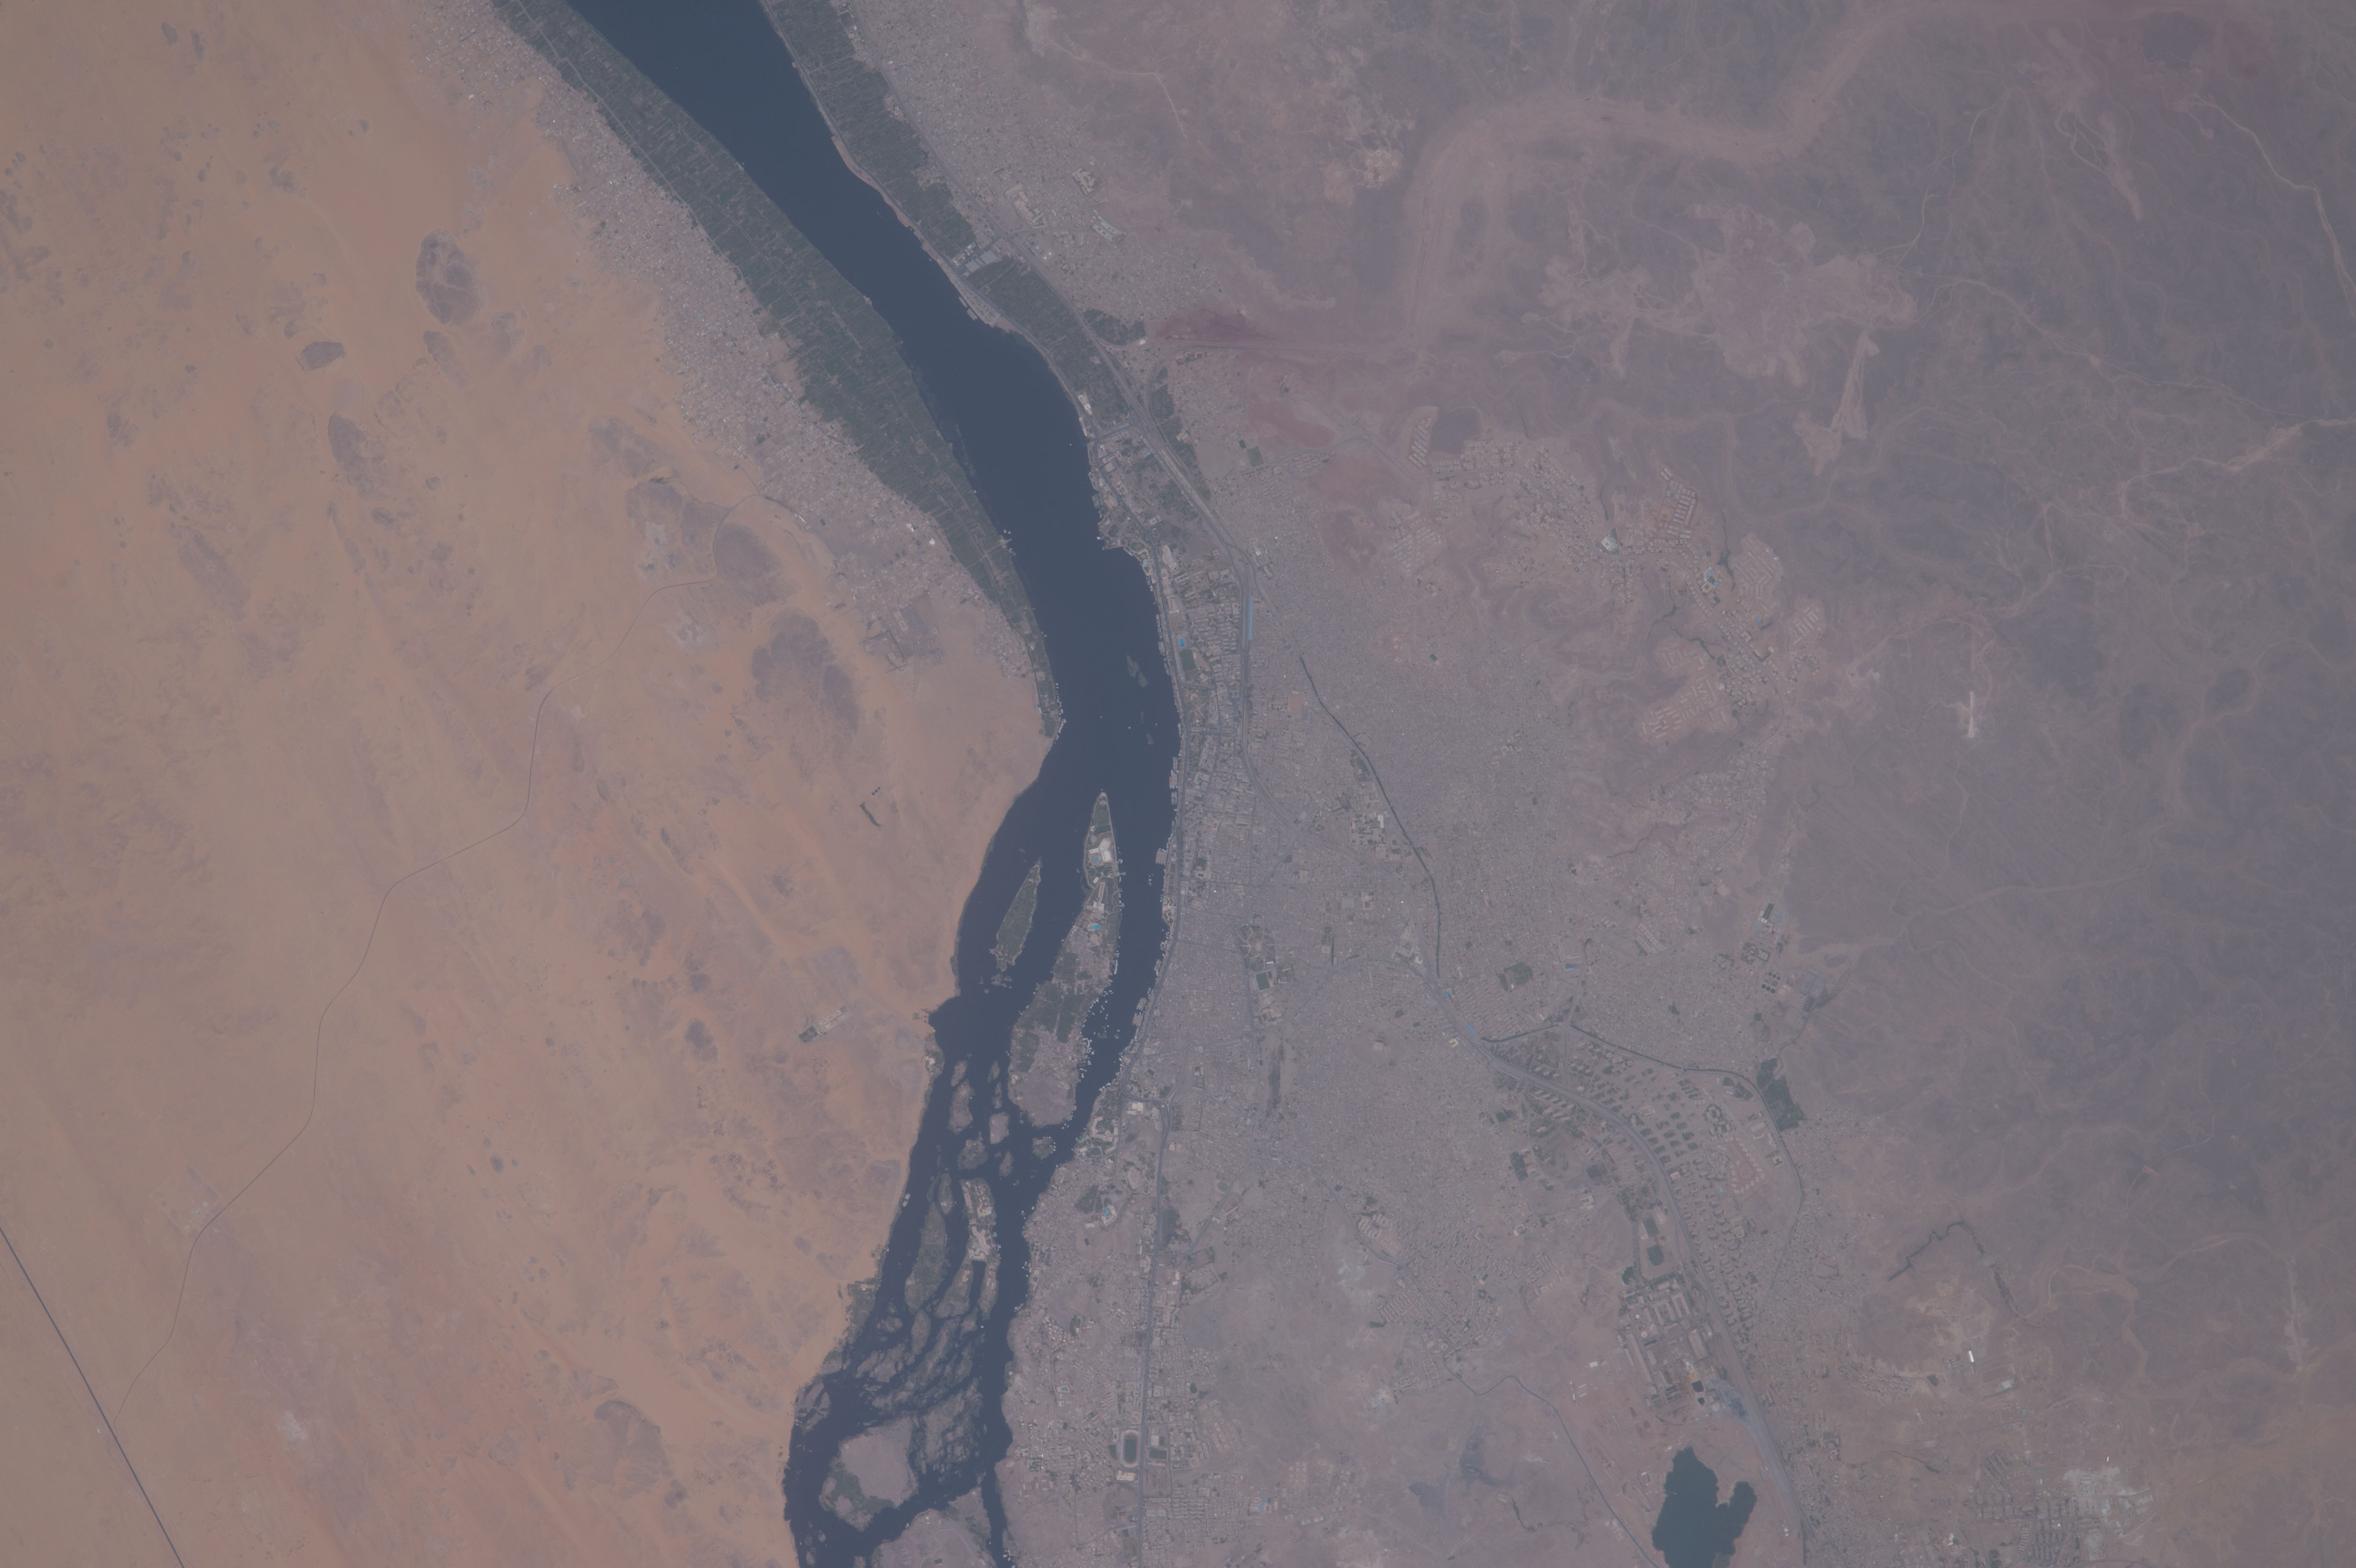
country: EGYPT
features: NILE RIVER, ASWAN, RED SEA, NAGAA AL HAMDLAB, NAGAA AL KHALASAB, EASTERN DESERT
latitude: 24.1
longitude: 32.9
